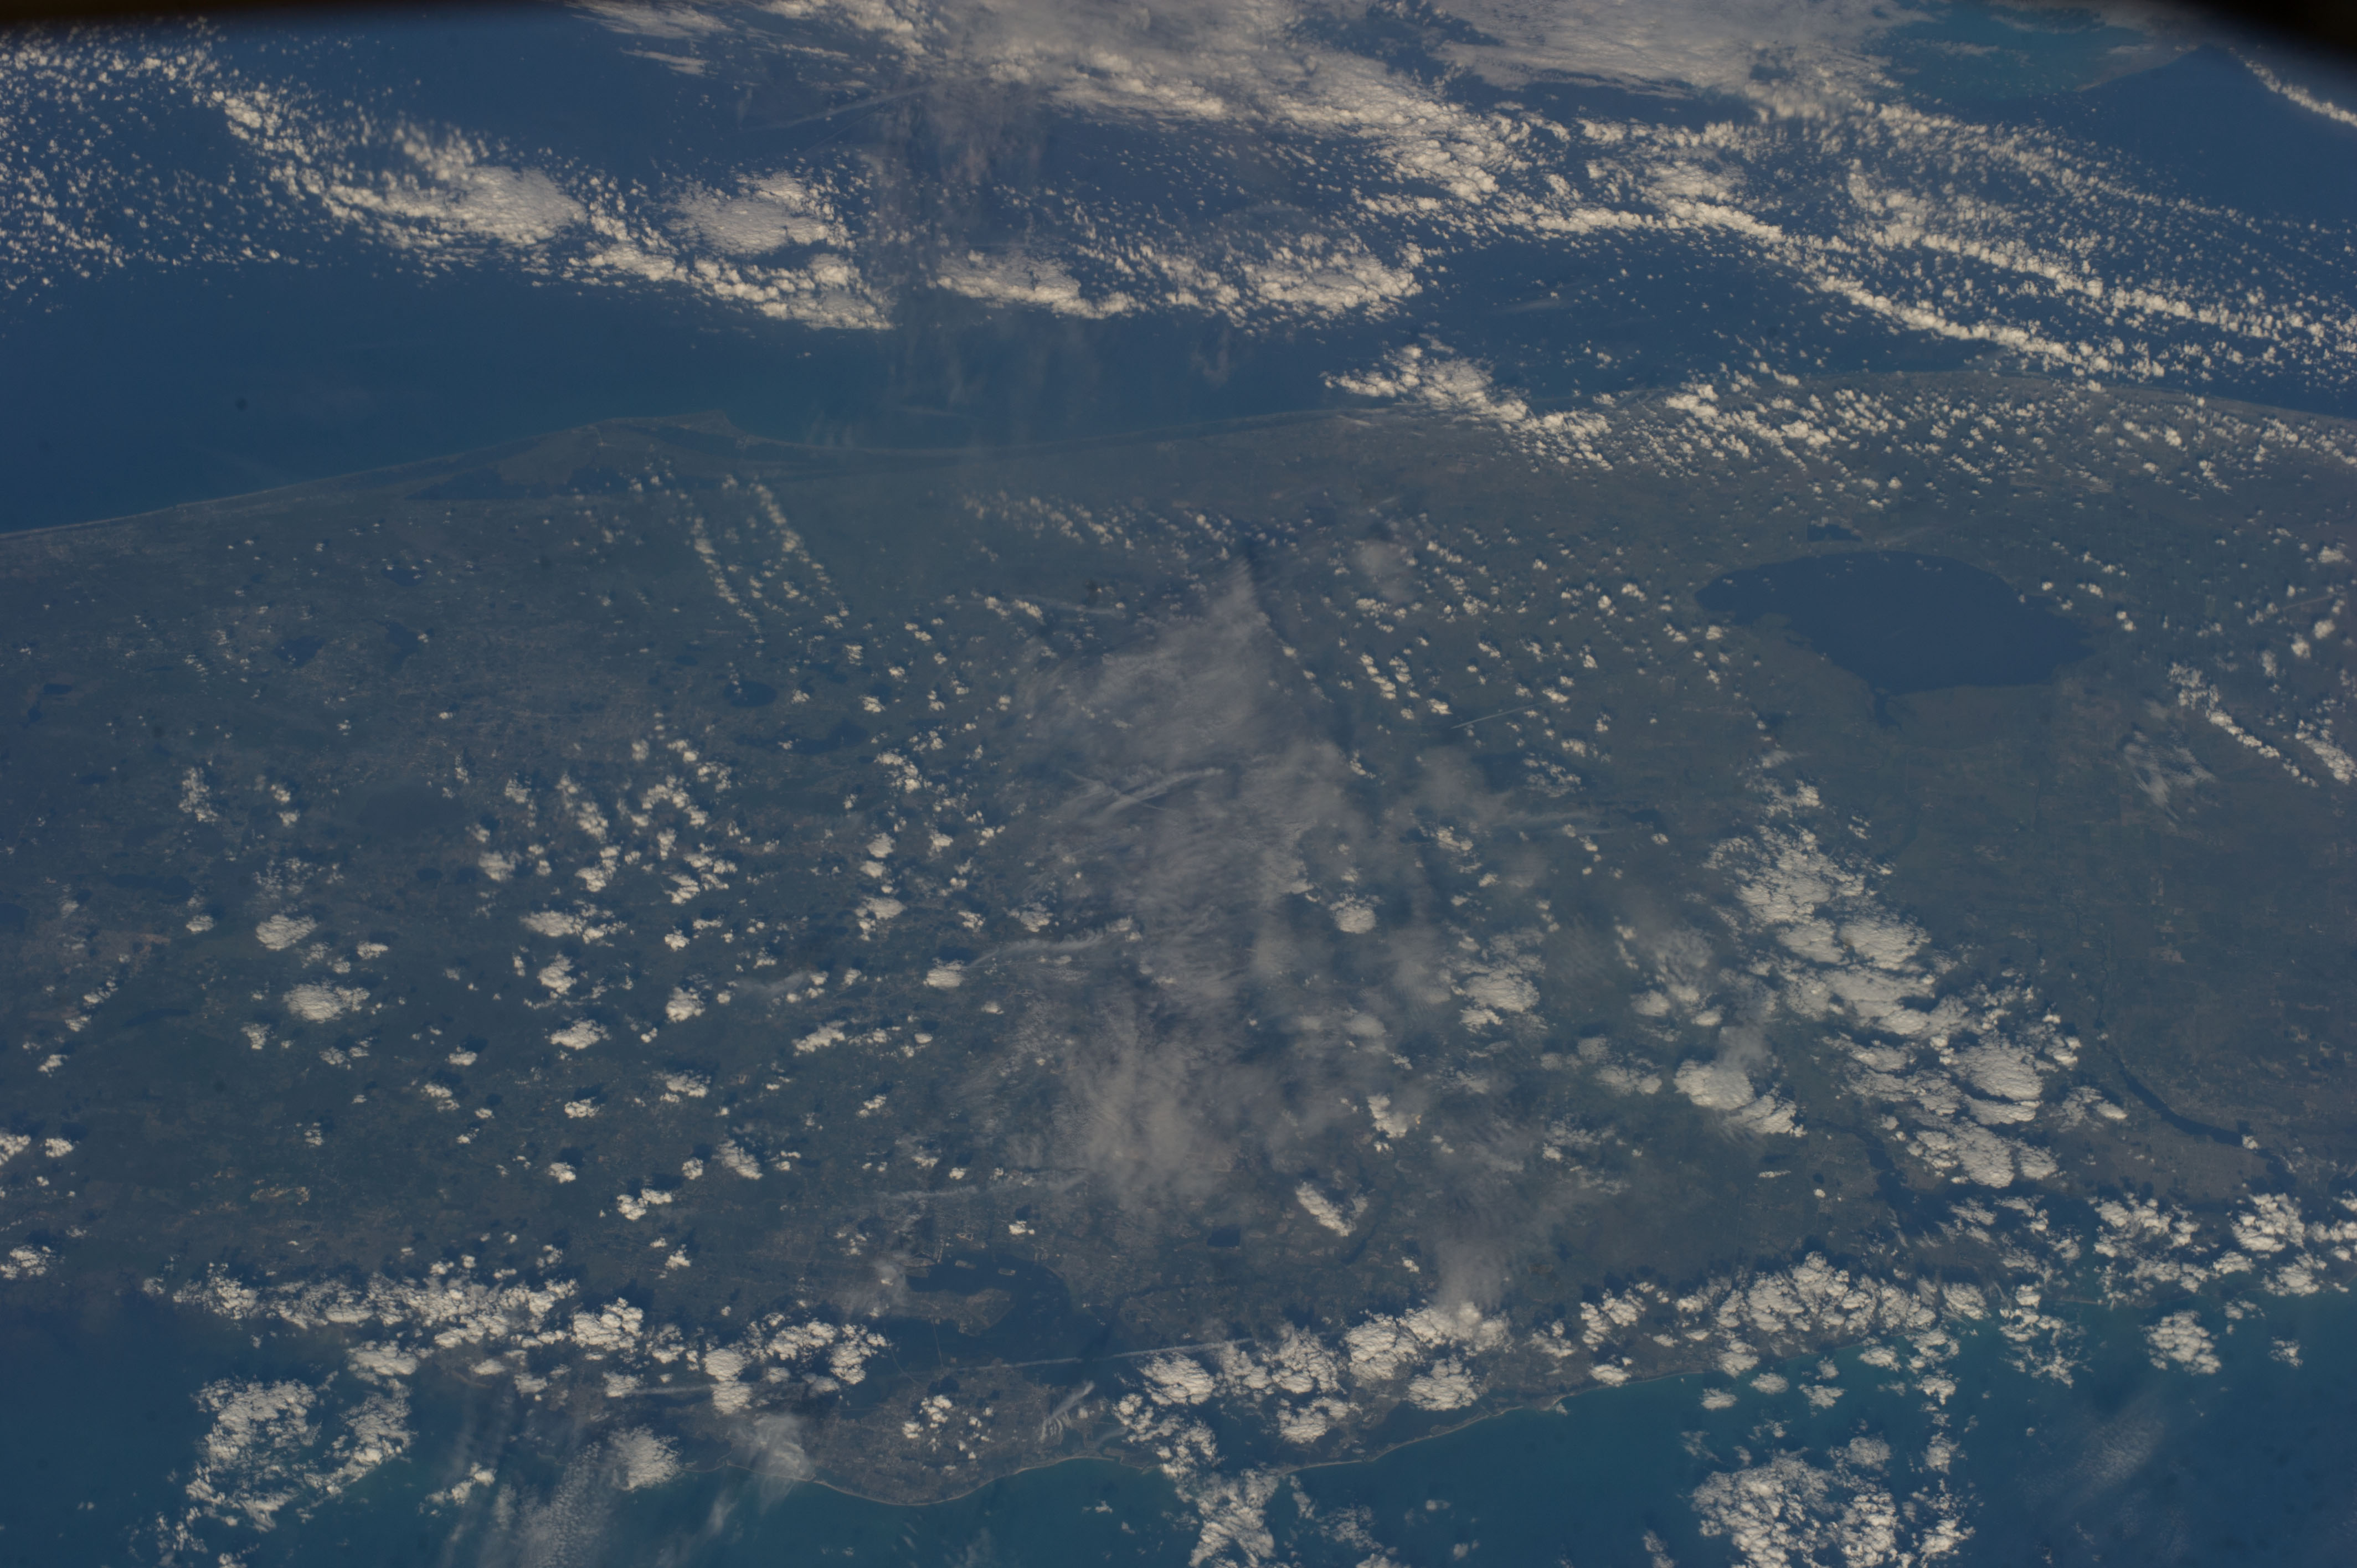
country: USA-FLORIDA
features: LAKE OKEECHOBEE, VEGETATION, GULF OF MEXICO, ATLANTIC OCEAN, TEMPA, FORT MYERS
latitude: 27.6
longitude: -81.4
